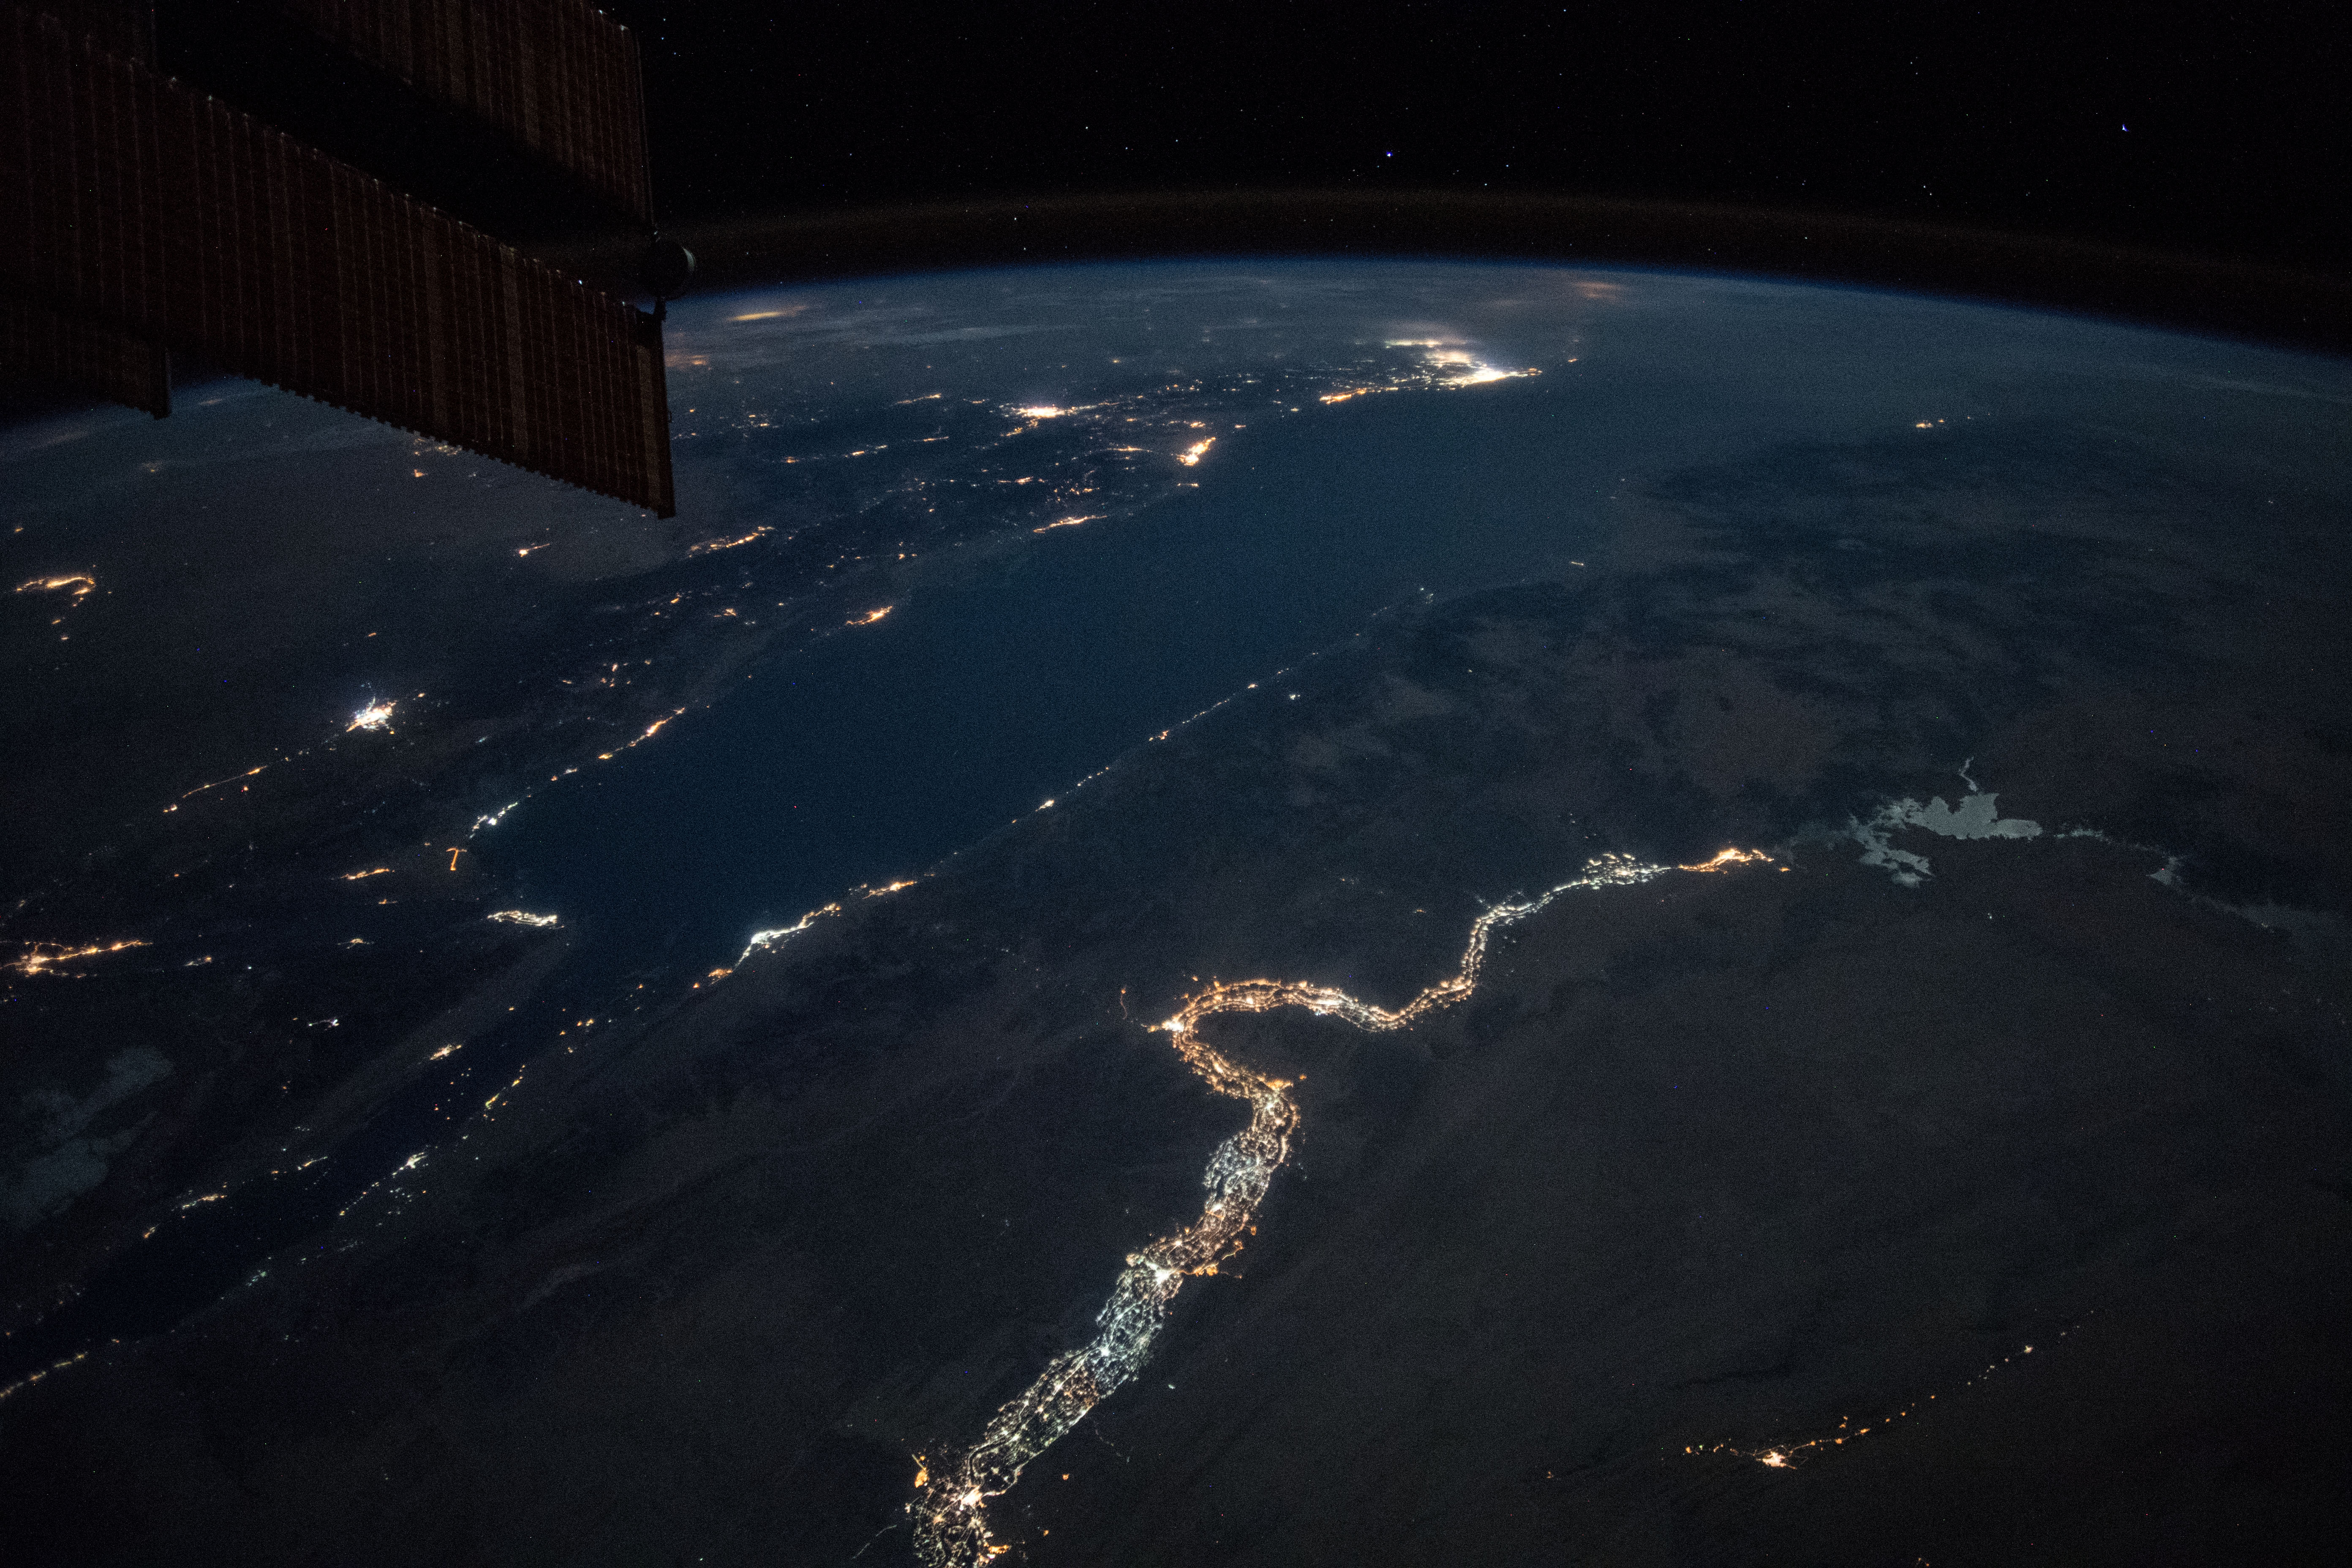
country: EGYPT
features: NILE RIVER, NUBIAN DESERT, NASSER LAKE, EASTER DESERT, RED SEA, GULF OF SUEZ, GULF OF AQABA, NIGHT, EARTH LIMB
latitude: 25.2
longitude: 34.5
